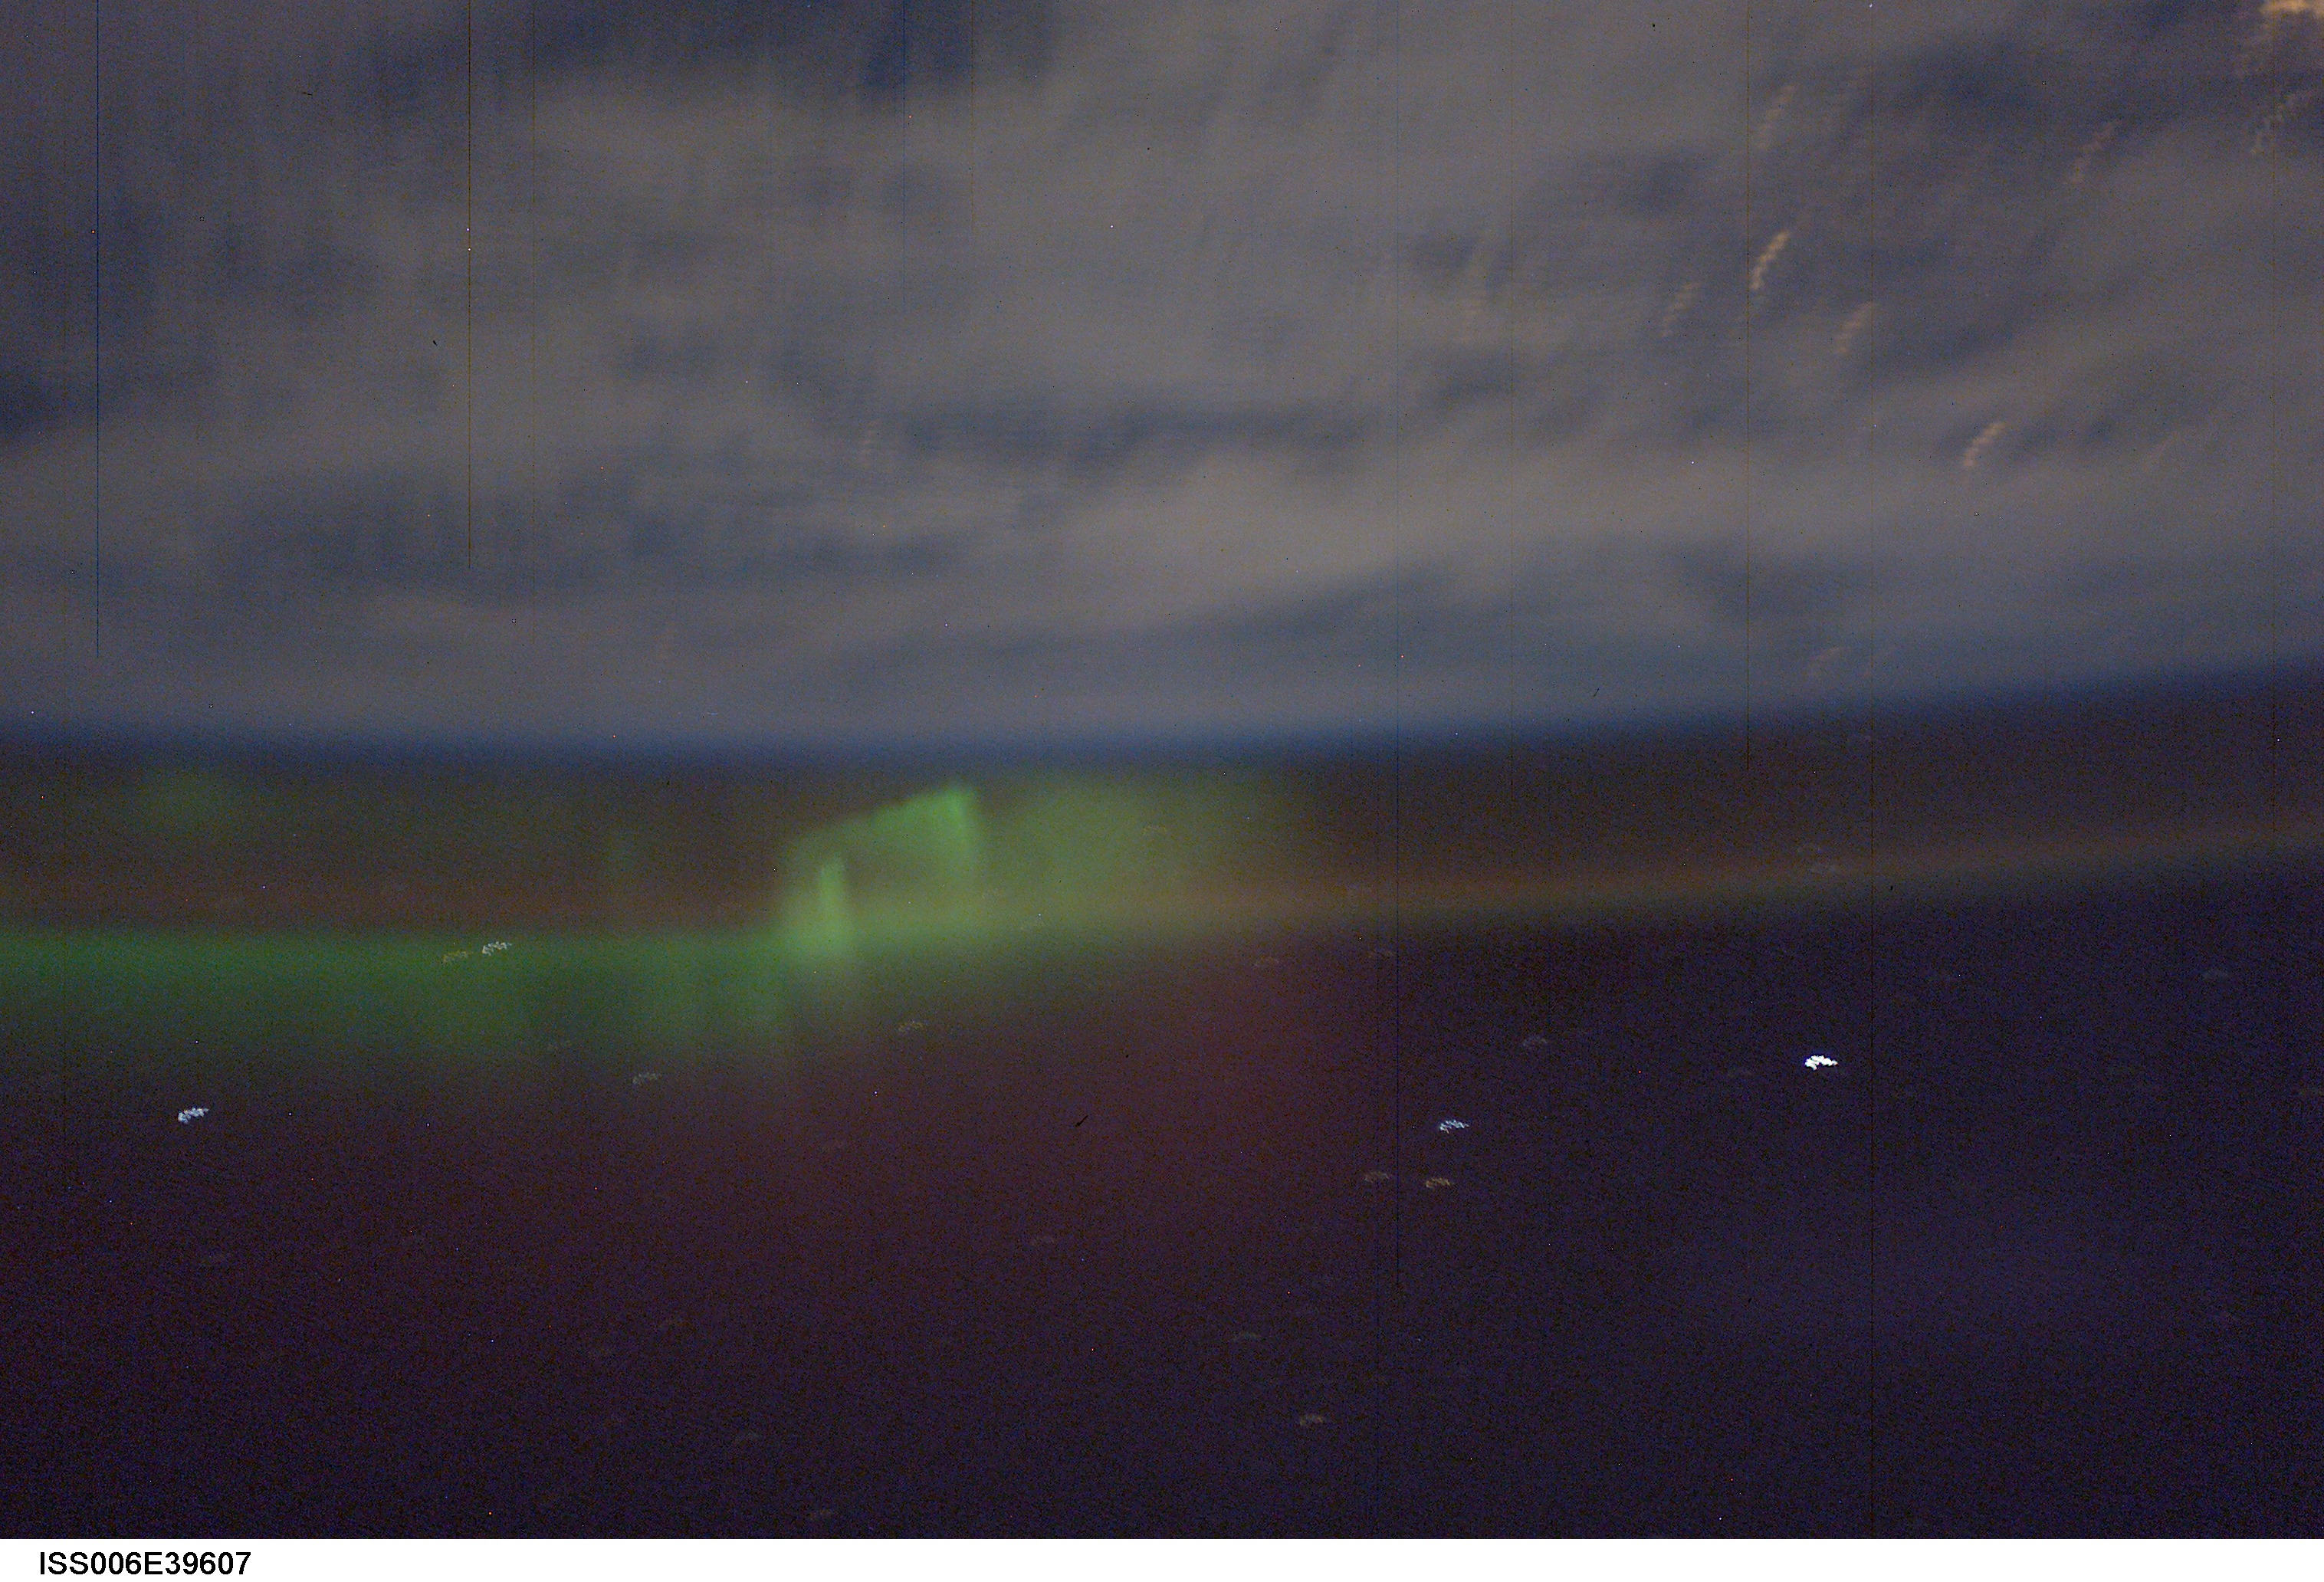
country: AURORA
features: AURORA BOREALIS
